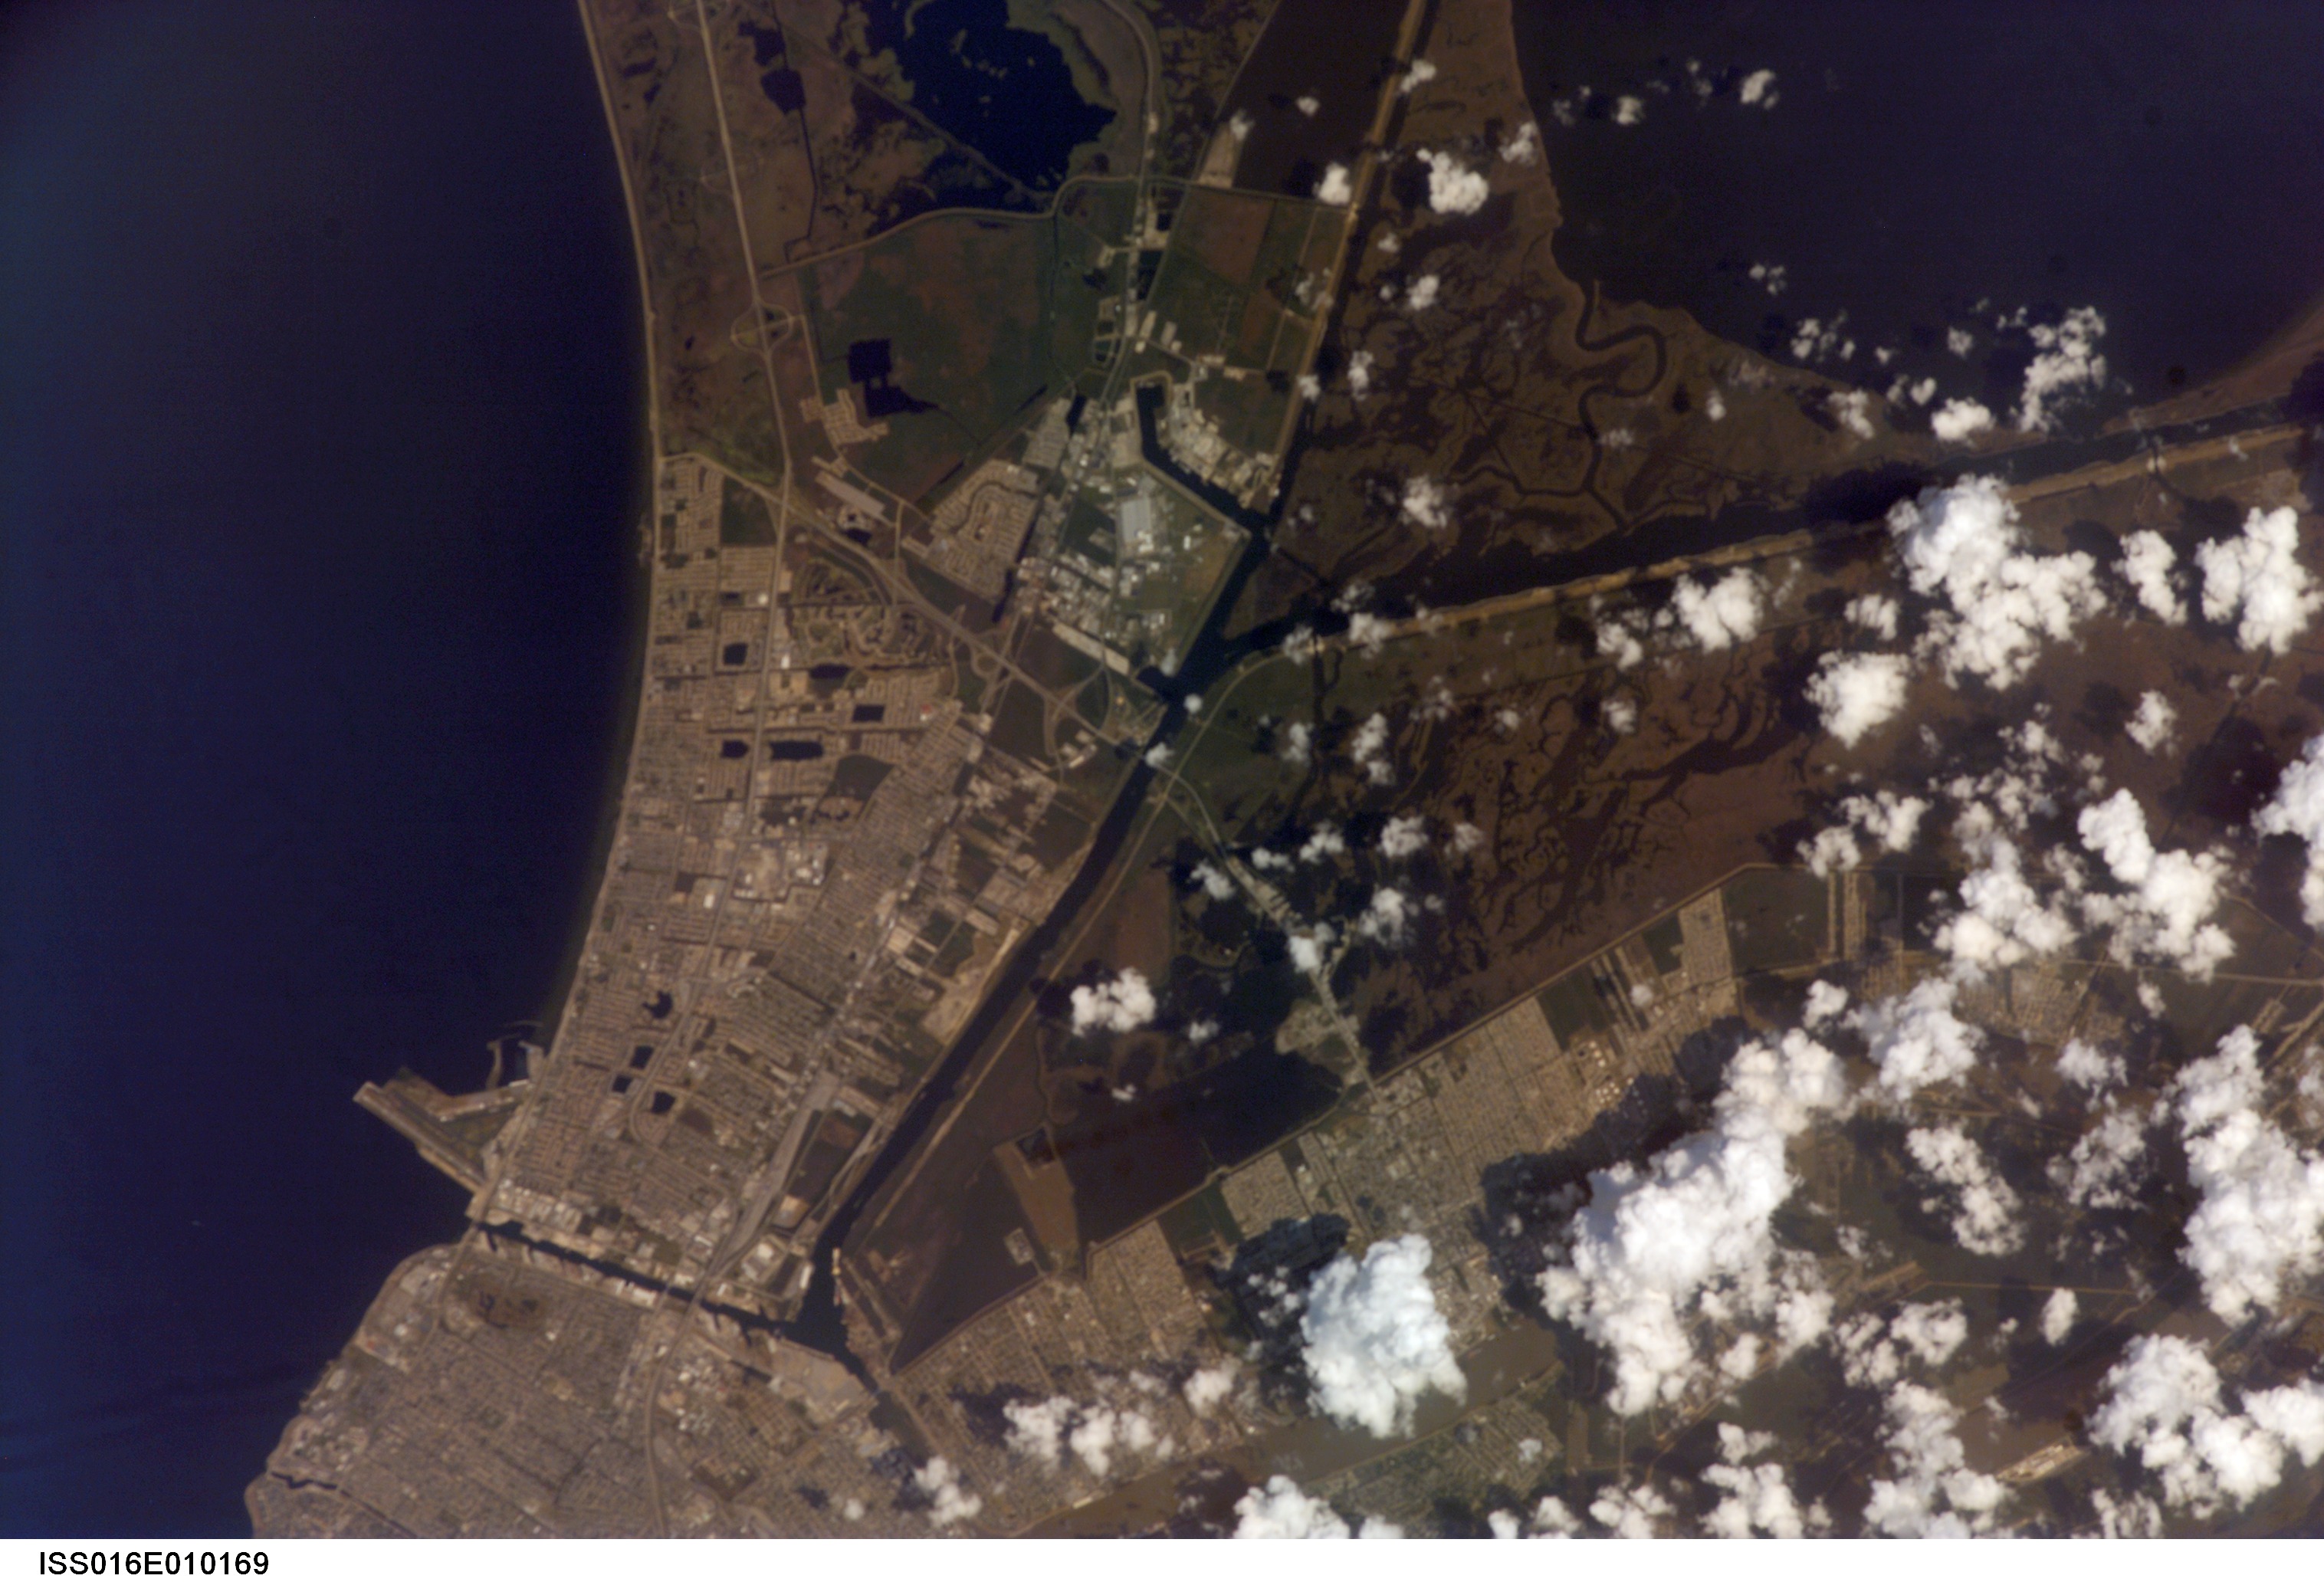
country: USA-LOUISIANA
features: NASA MICHOUD FACILITY, COAST
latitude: 30.0
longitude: -89.9
